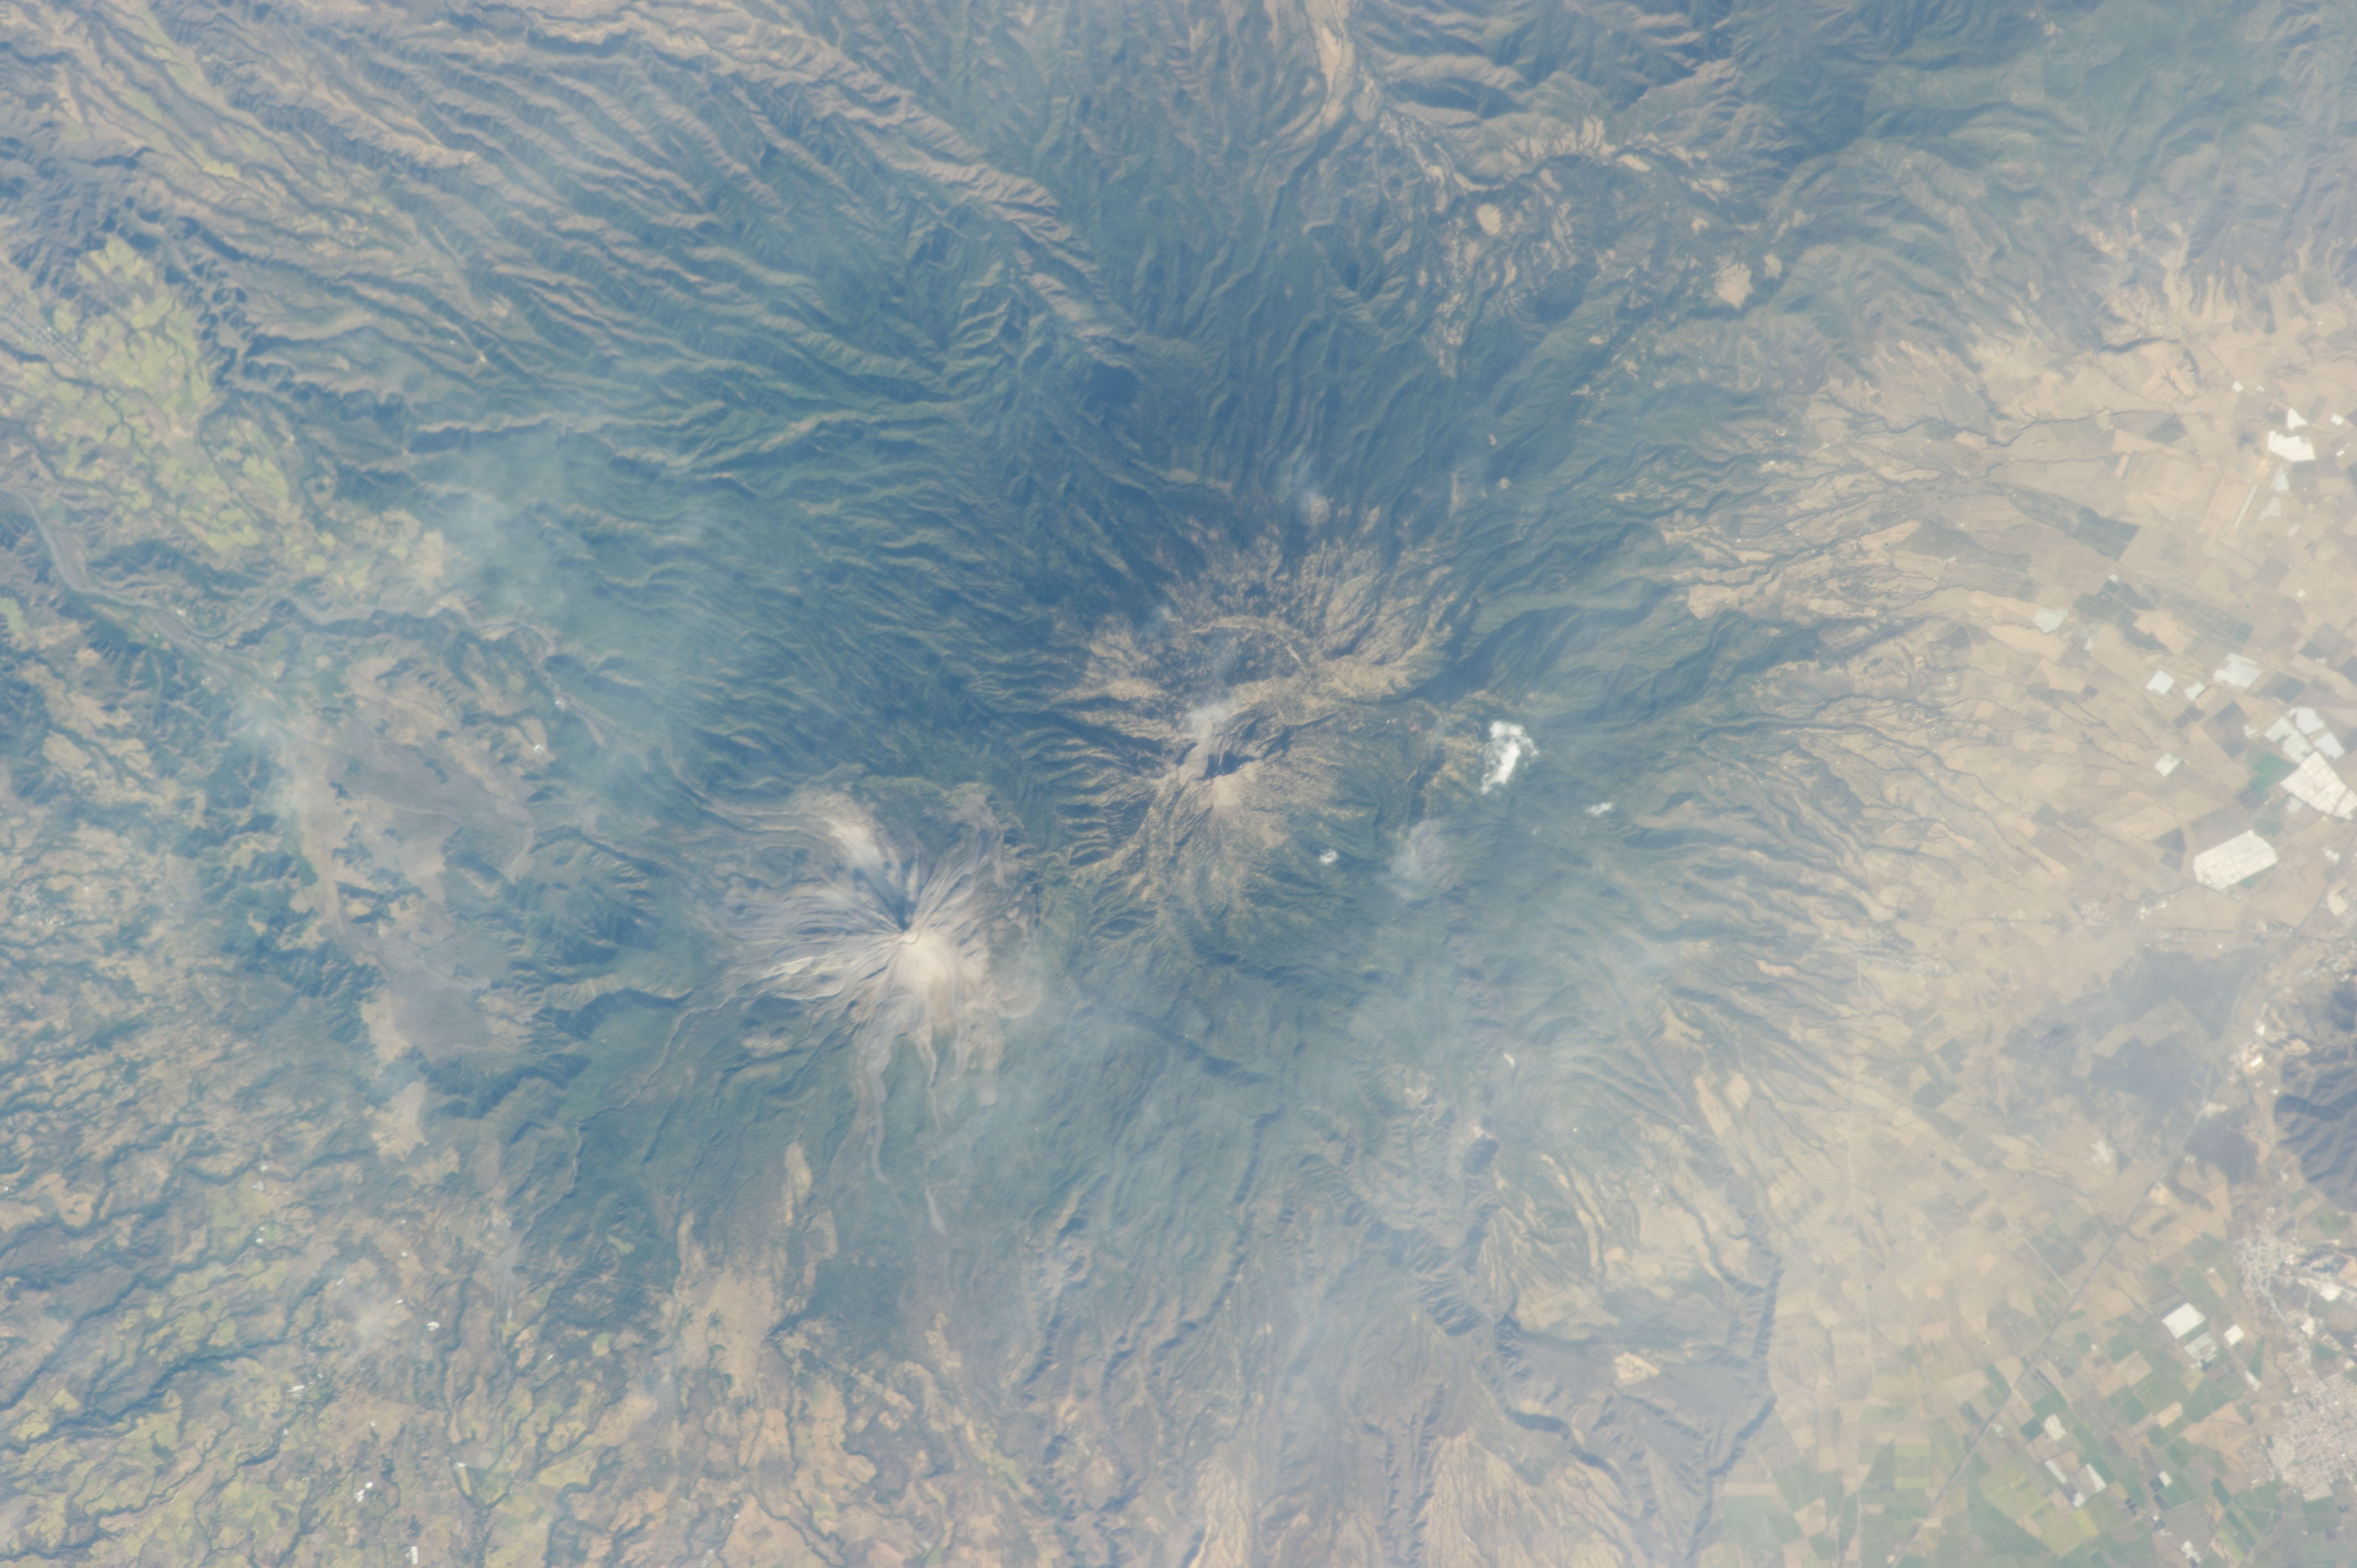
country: MEXICO
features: COLIMA VOL.
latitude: 19.5
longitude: -103.6
